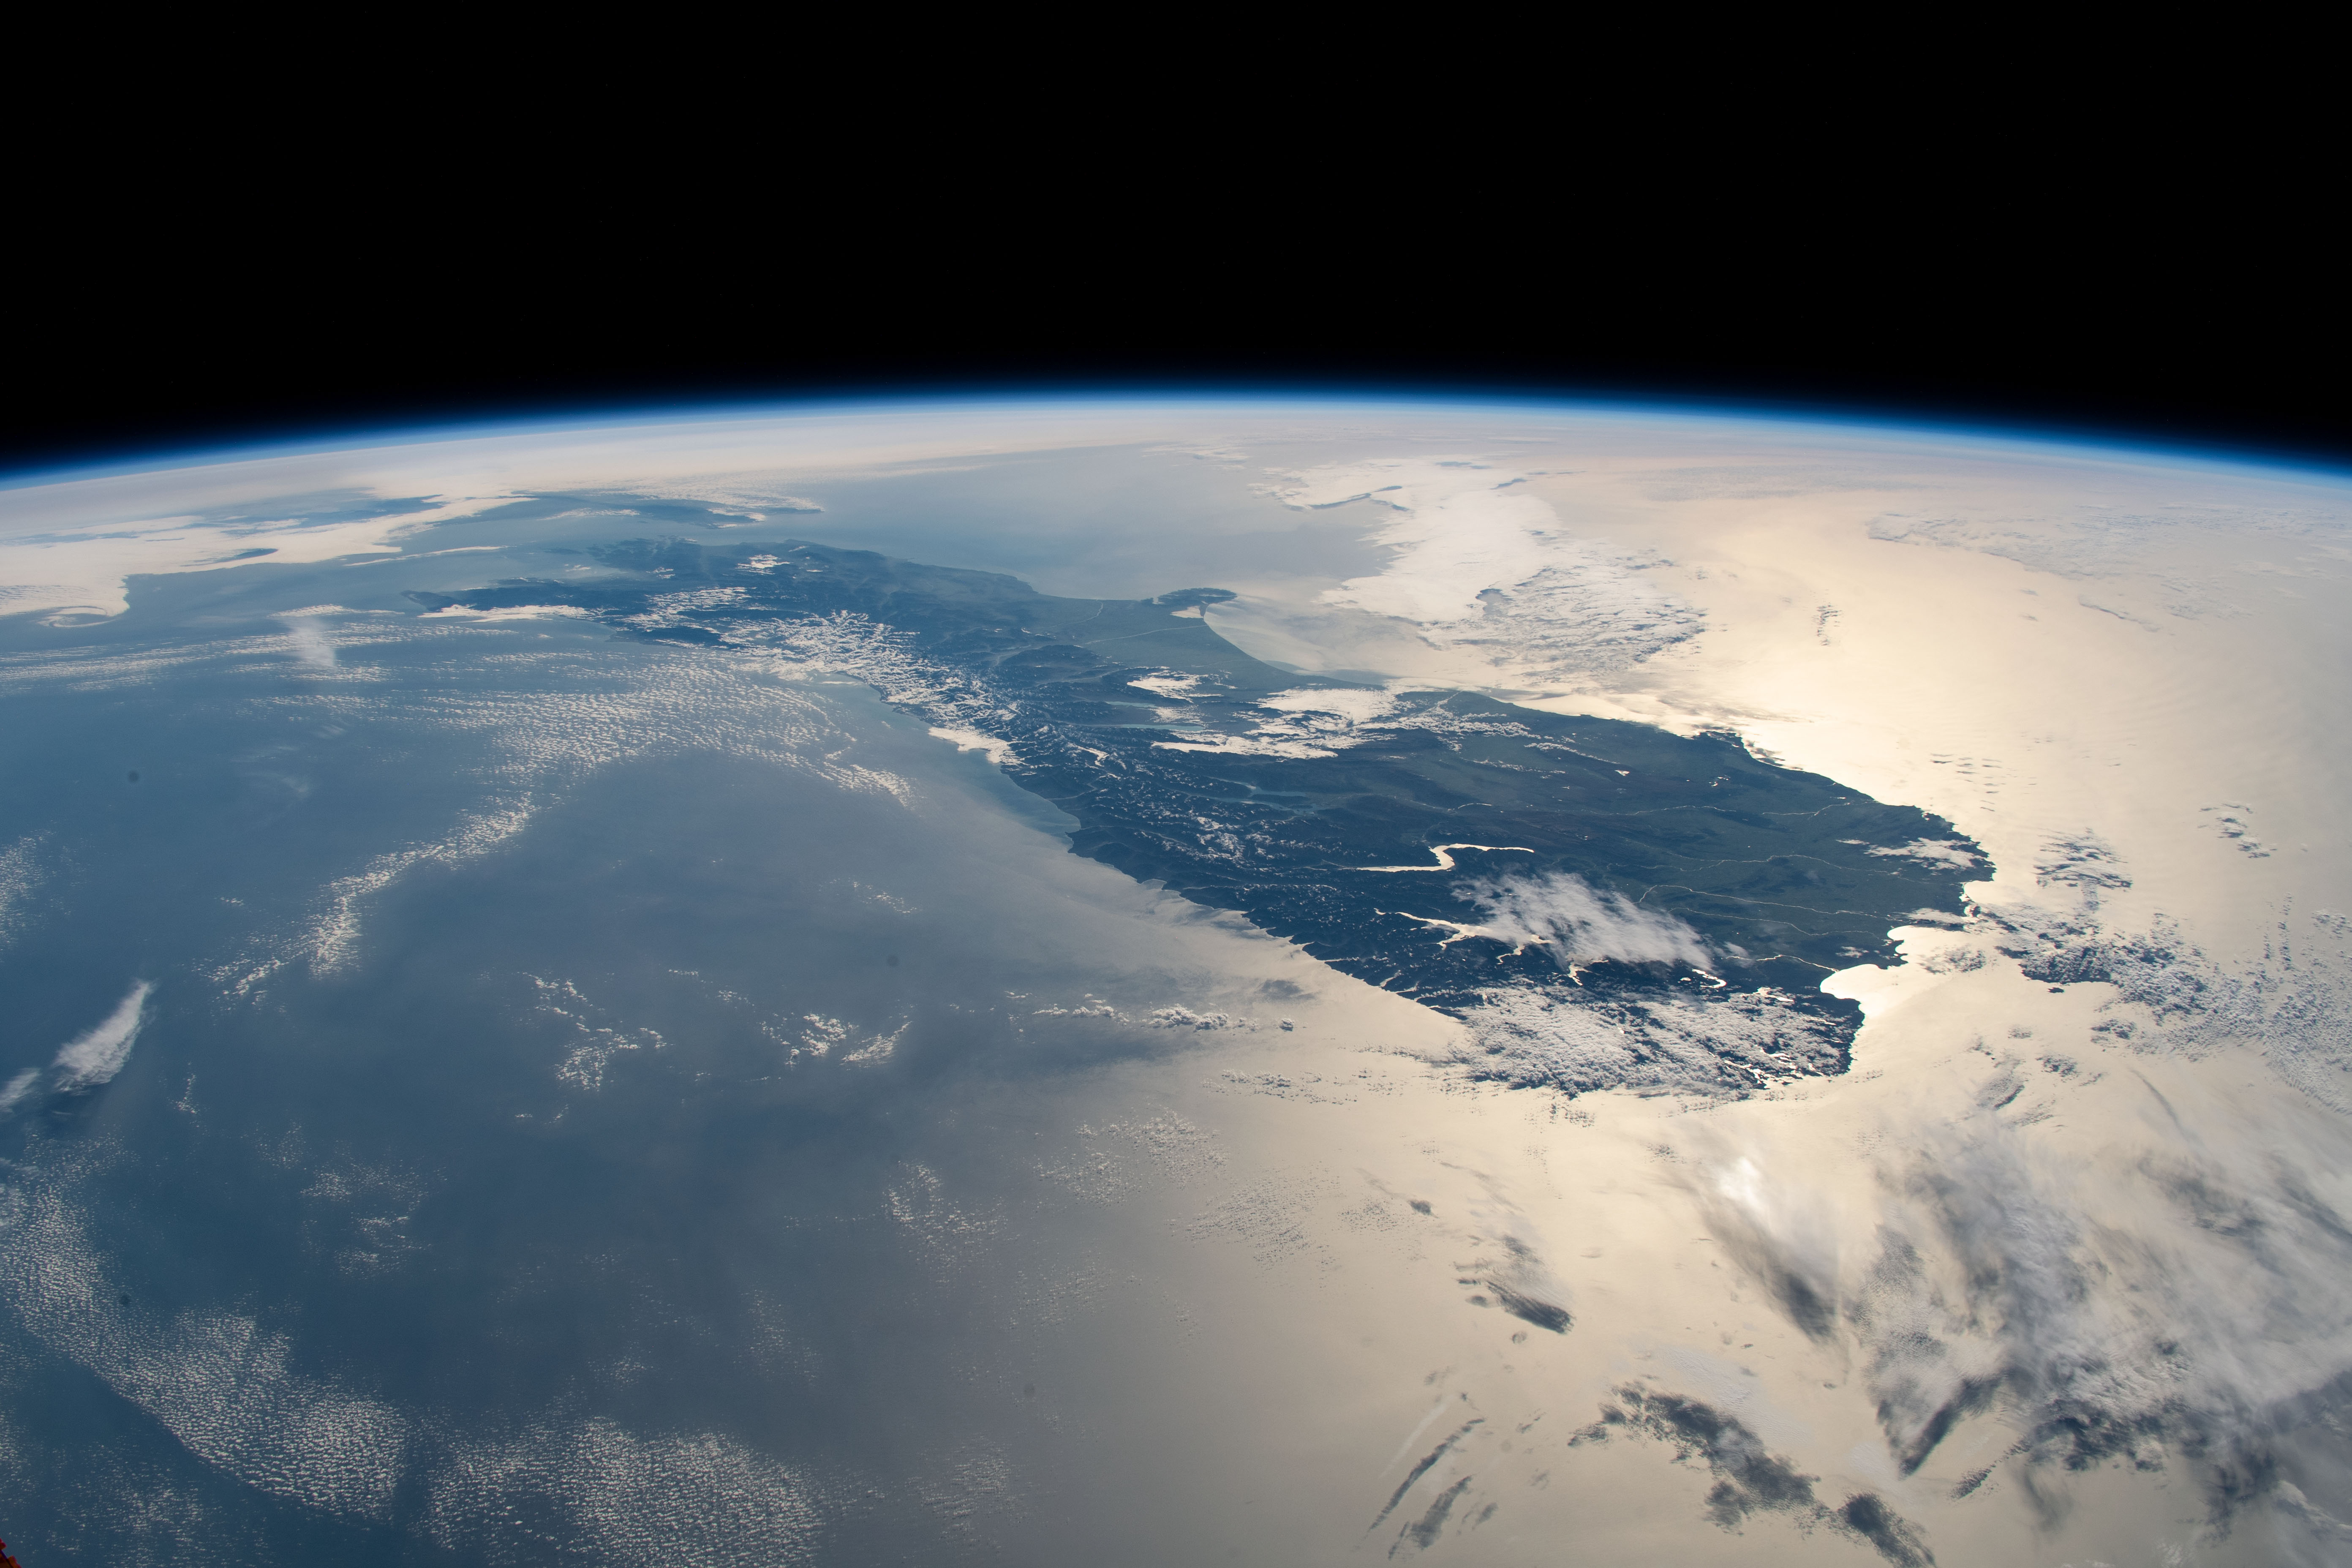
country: NEW ZEALAND-SI
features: SOUTH ISLAND, SOUTHERN ALPS MOUNTAINS
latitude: -44.5
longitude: 170.5
